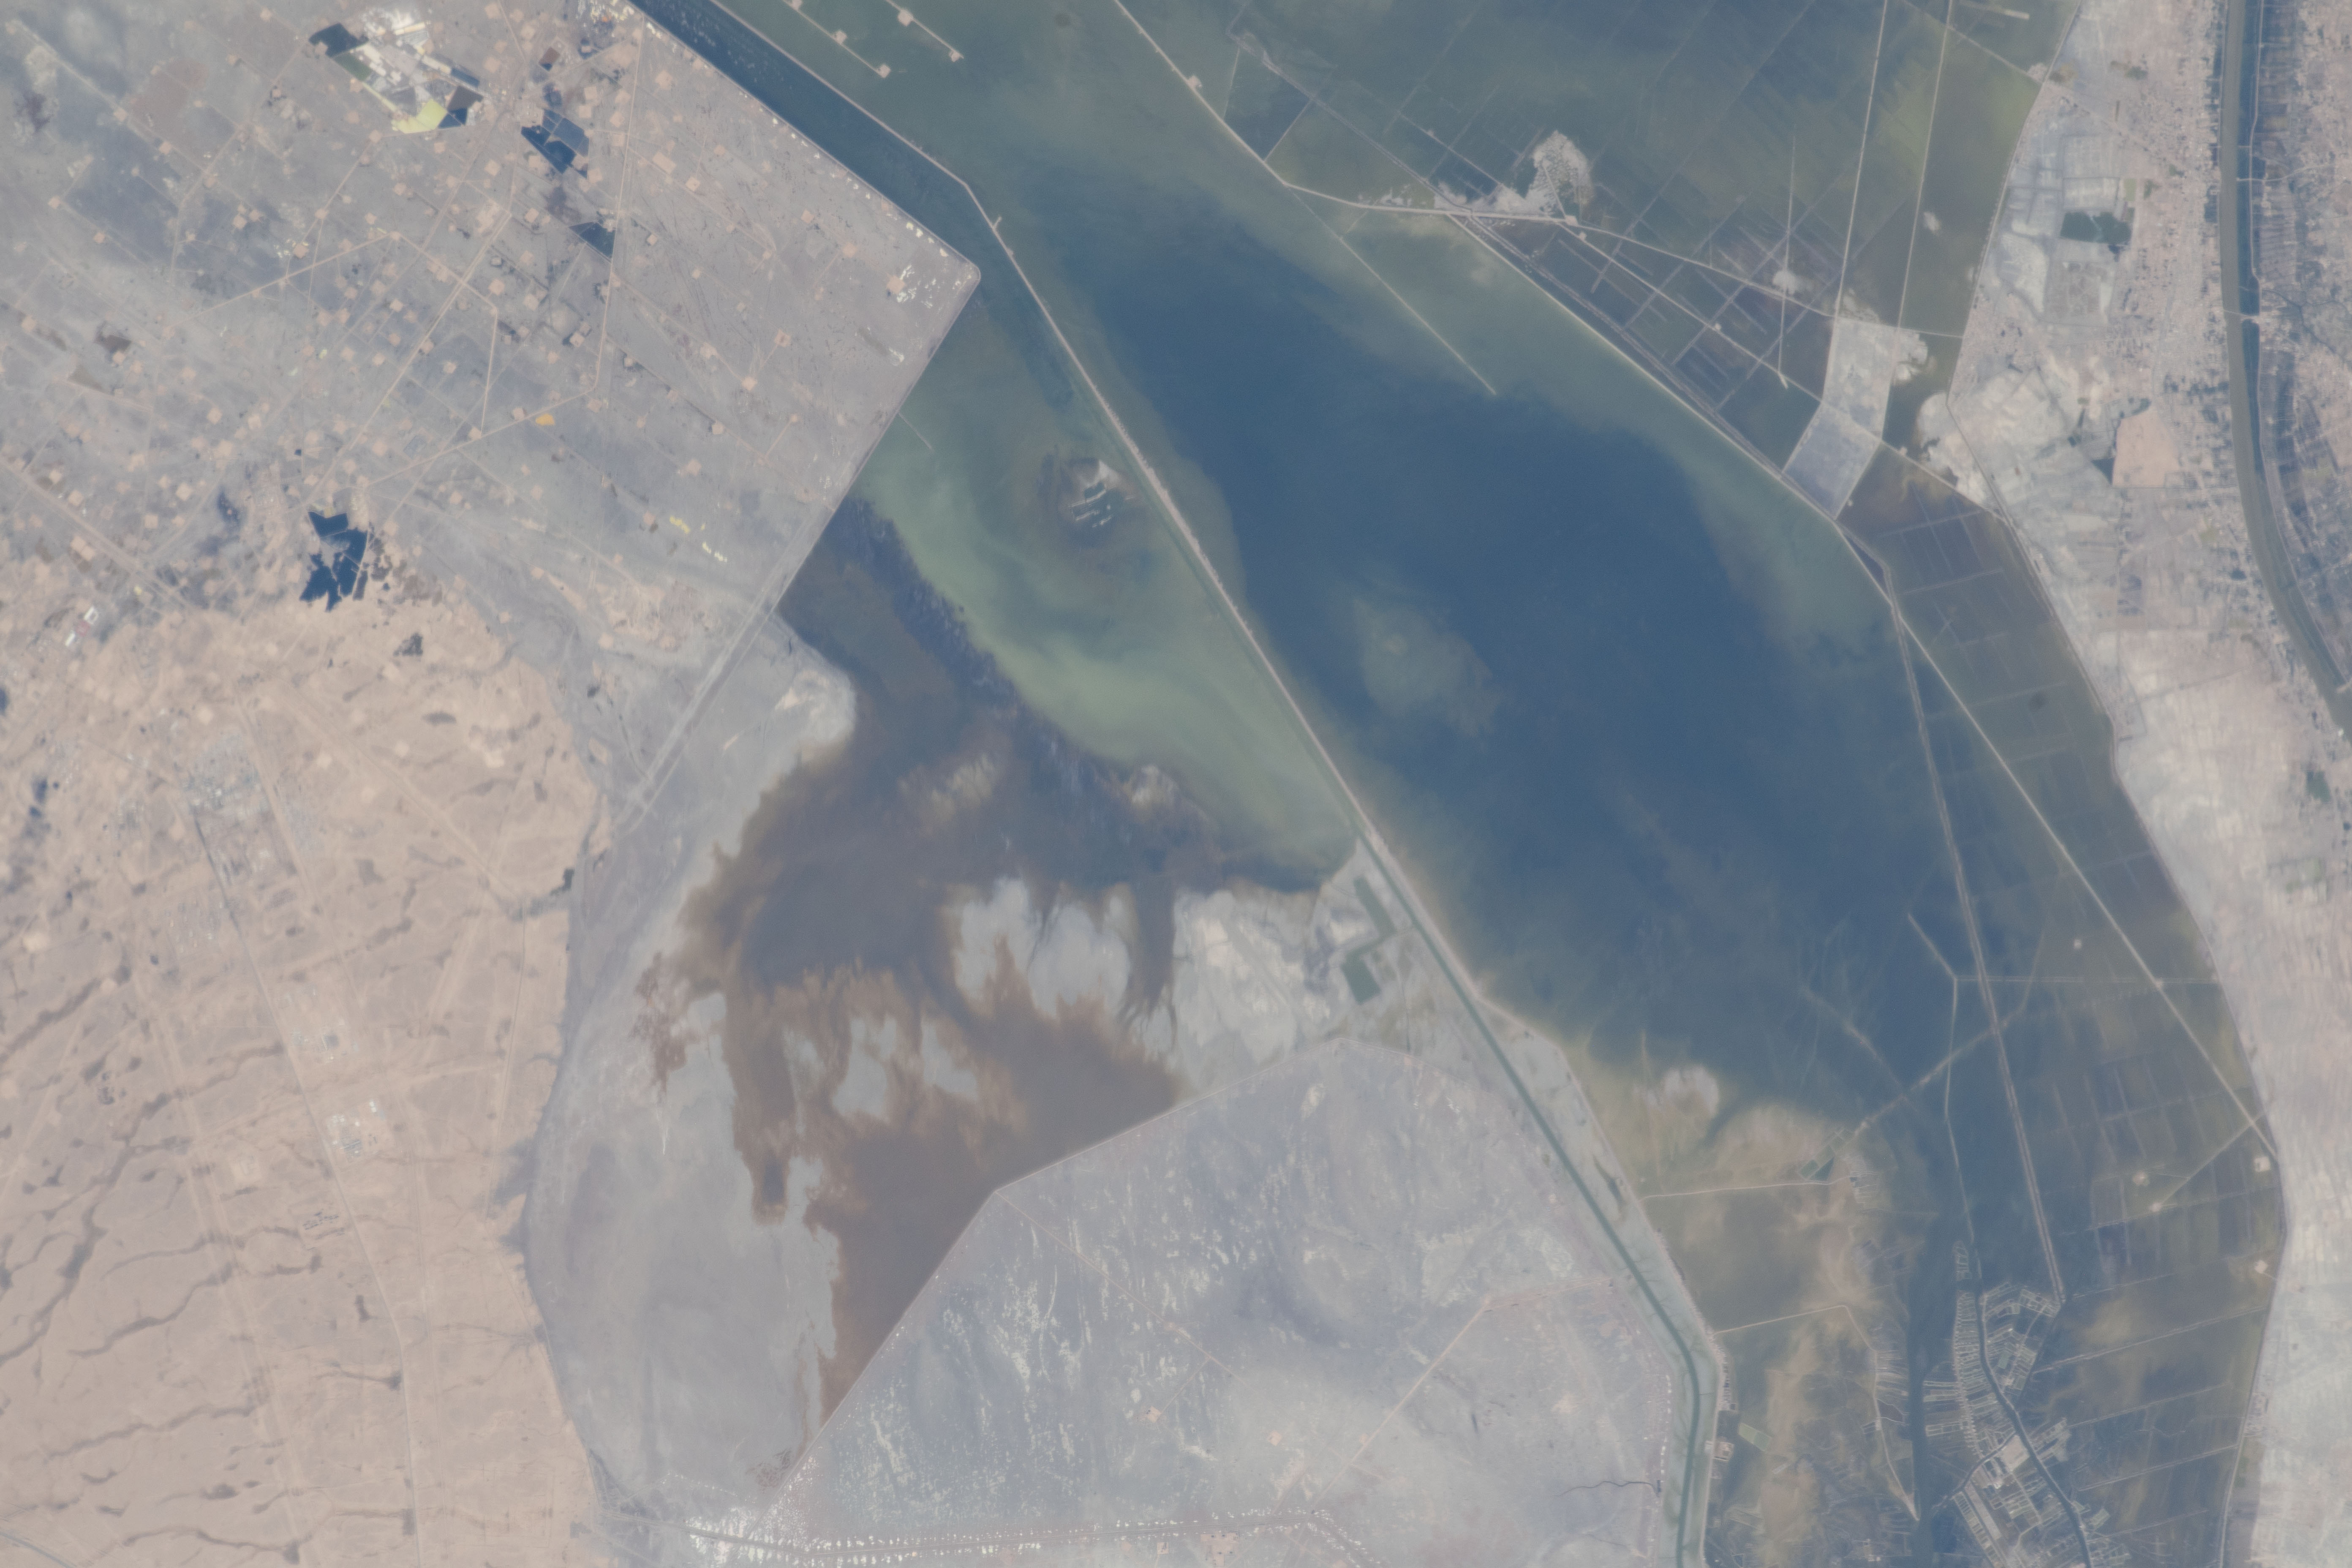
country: IRAQ
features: FLOODING, SHATT AL-ARAB RIVER
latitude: 30.7
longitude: 47.5
